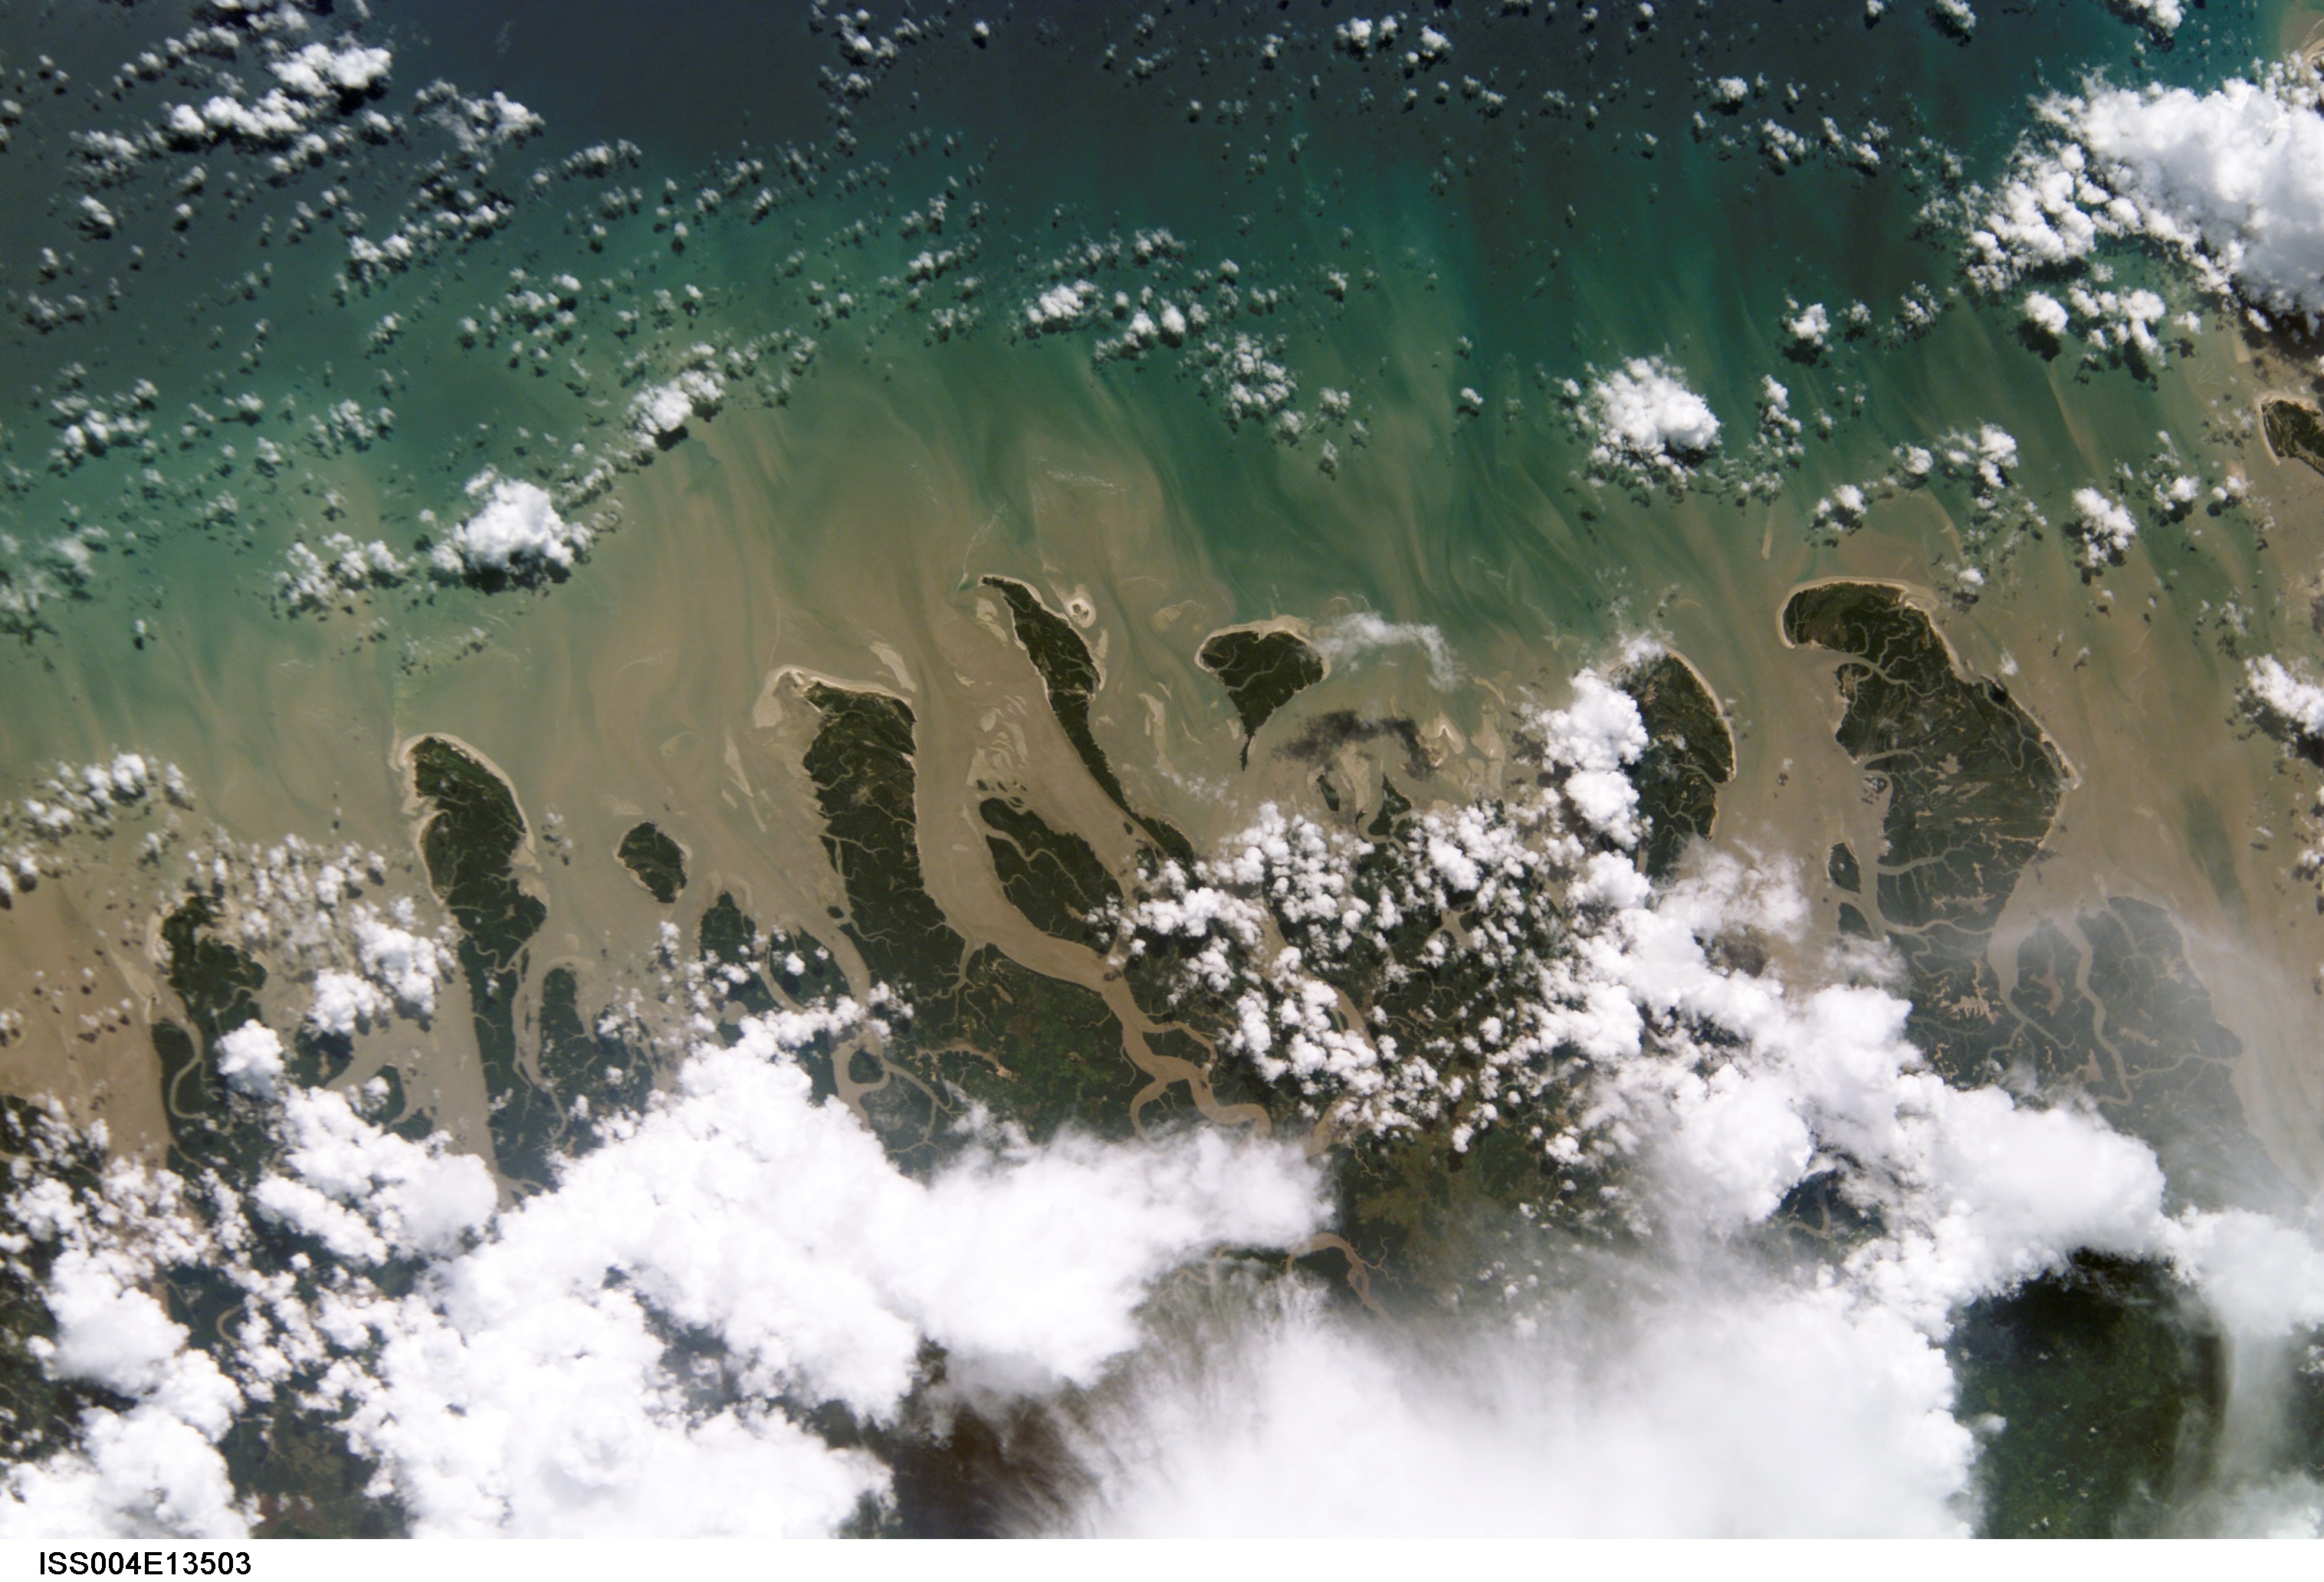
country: BRAZIL
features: COASTAL DELTA, TRAUIRA I.
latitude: -1.0
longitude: -46.0
